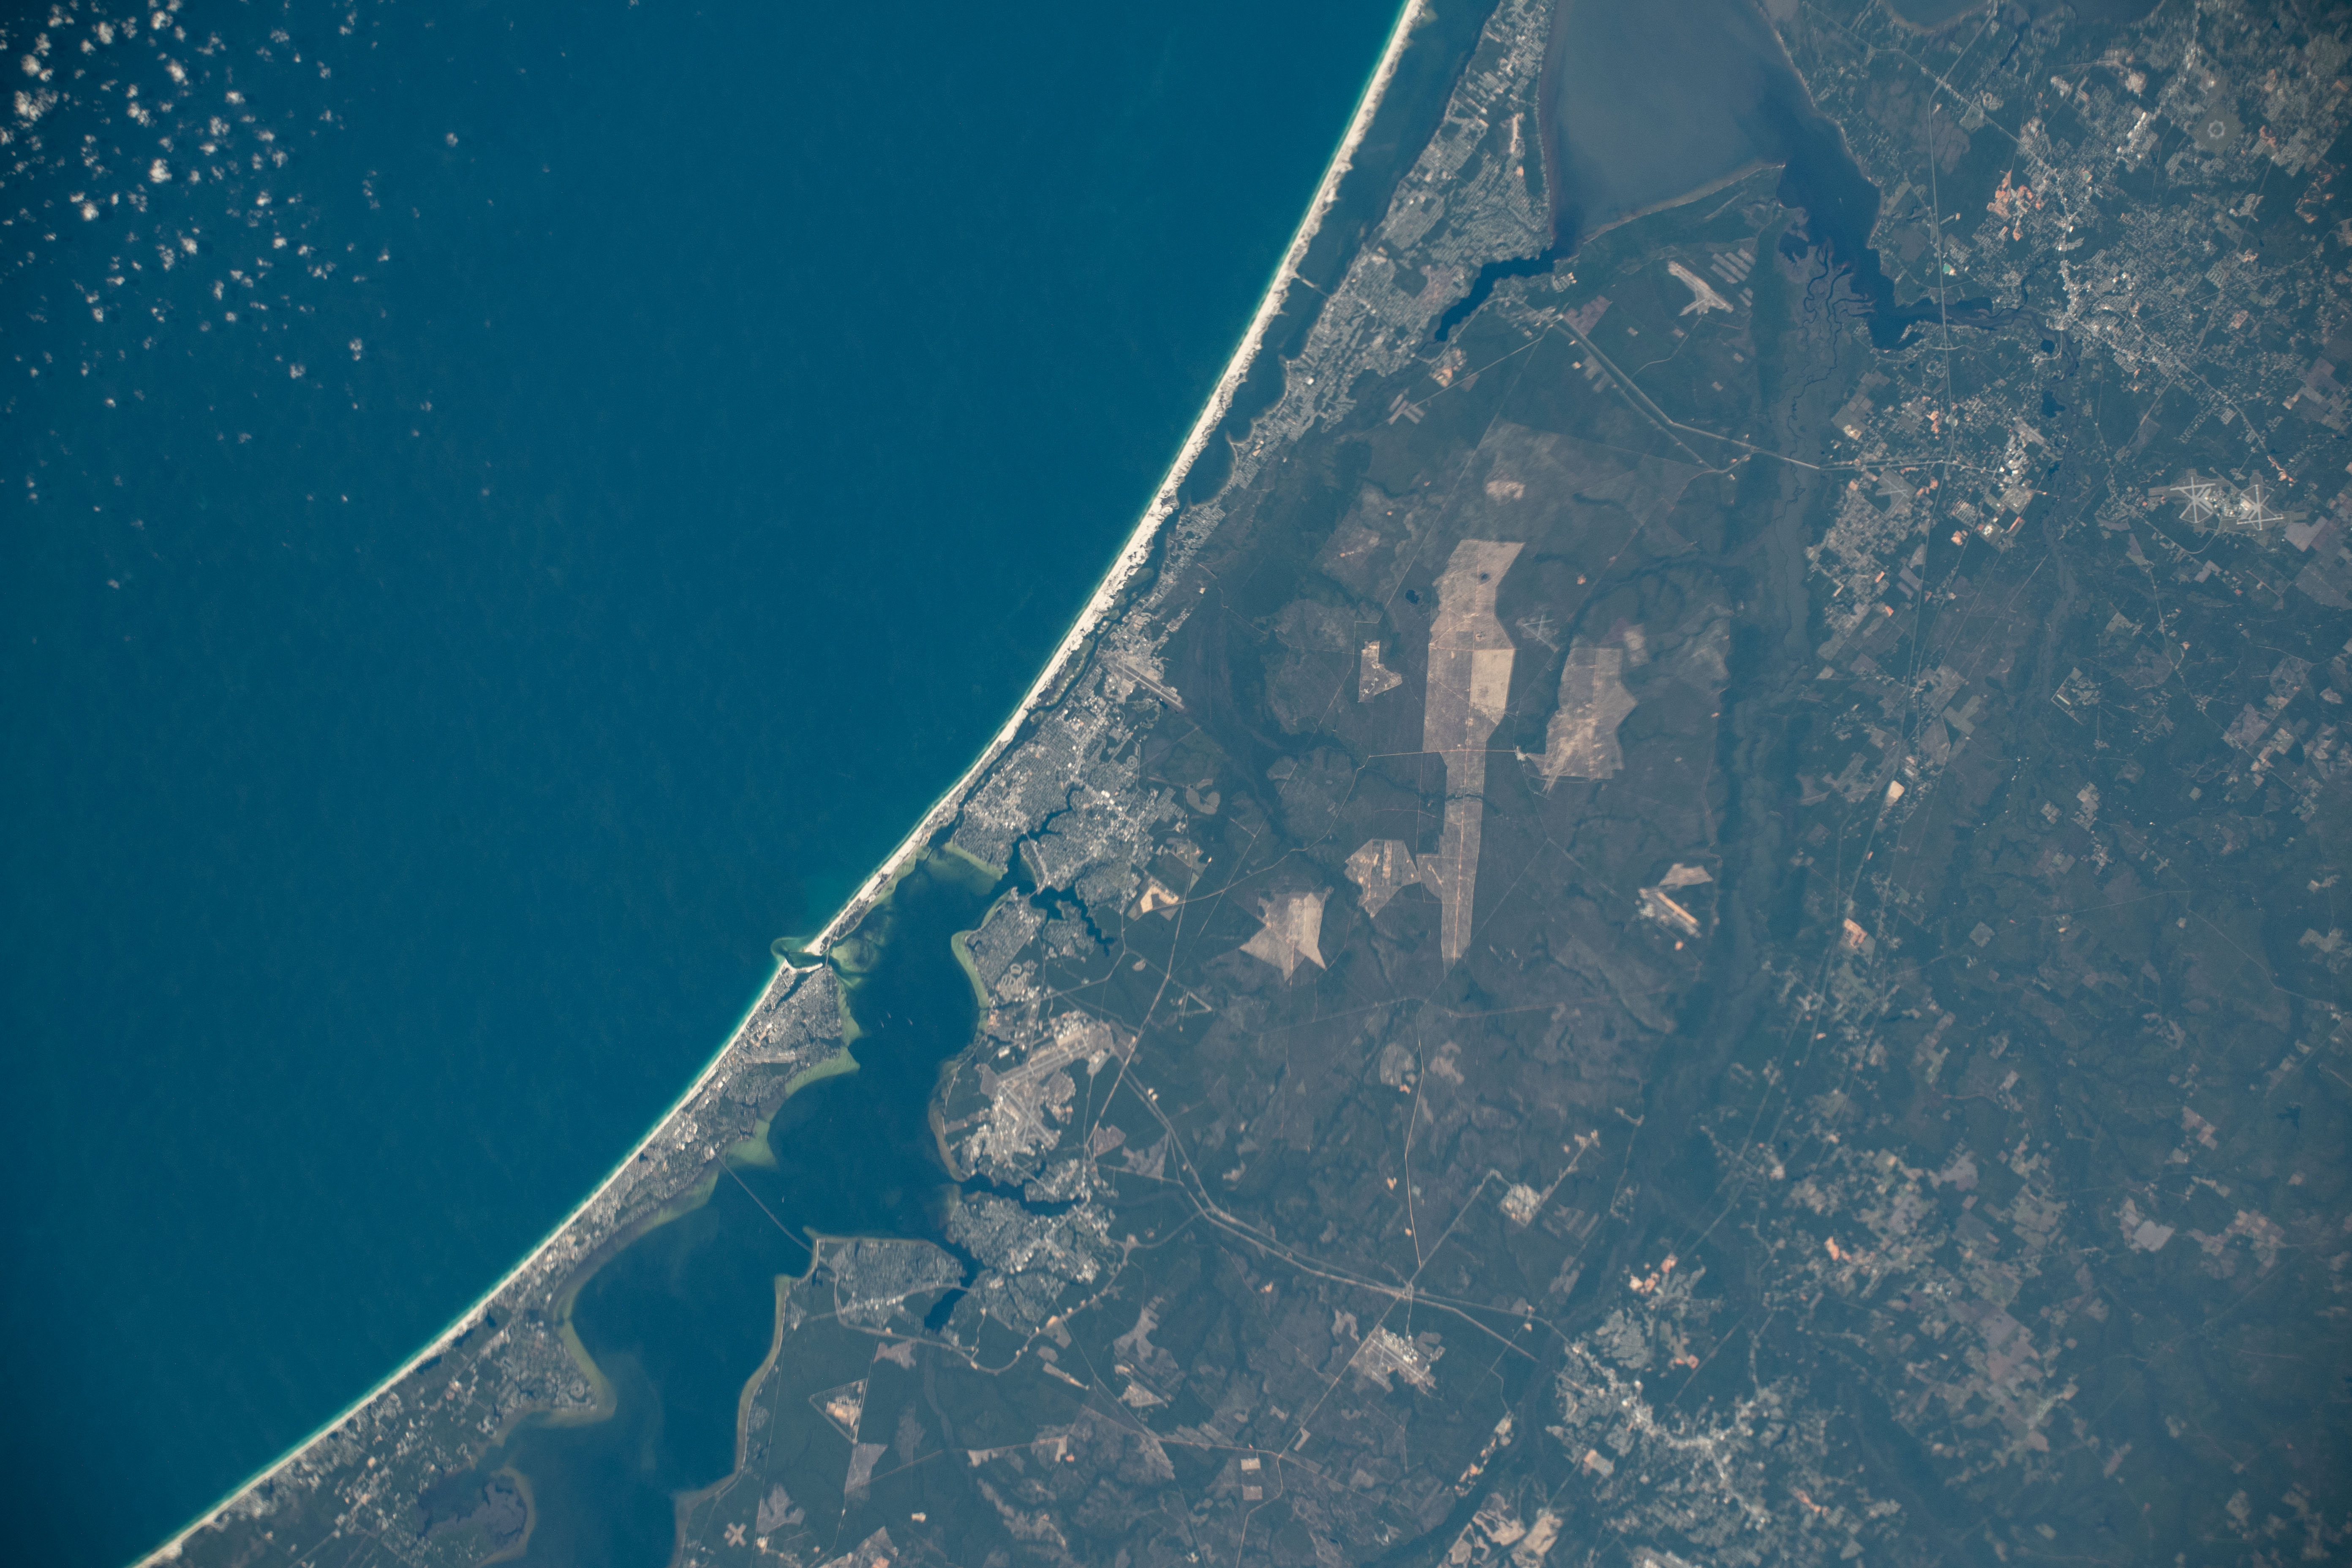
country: USA-FLORIDA
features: CHOCTAWHATCHEE BAY, SANTA ROSA BEACH, EAST BAY, FORT WALTON BEACH
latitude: 30.5
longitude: -86.7
